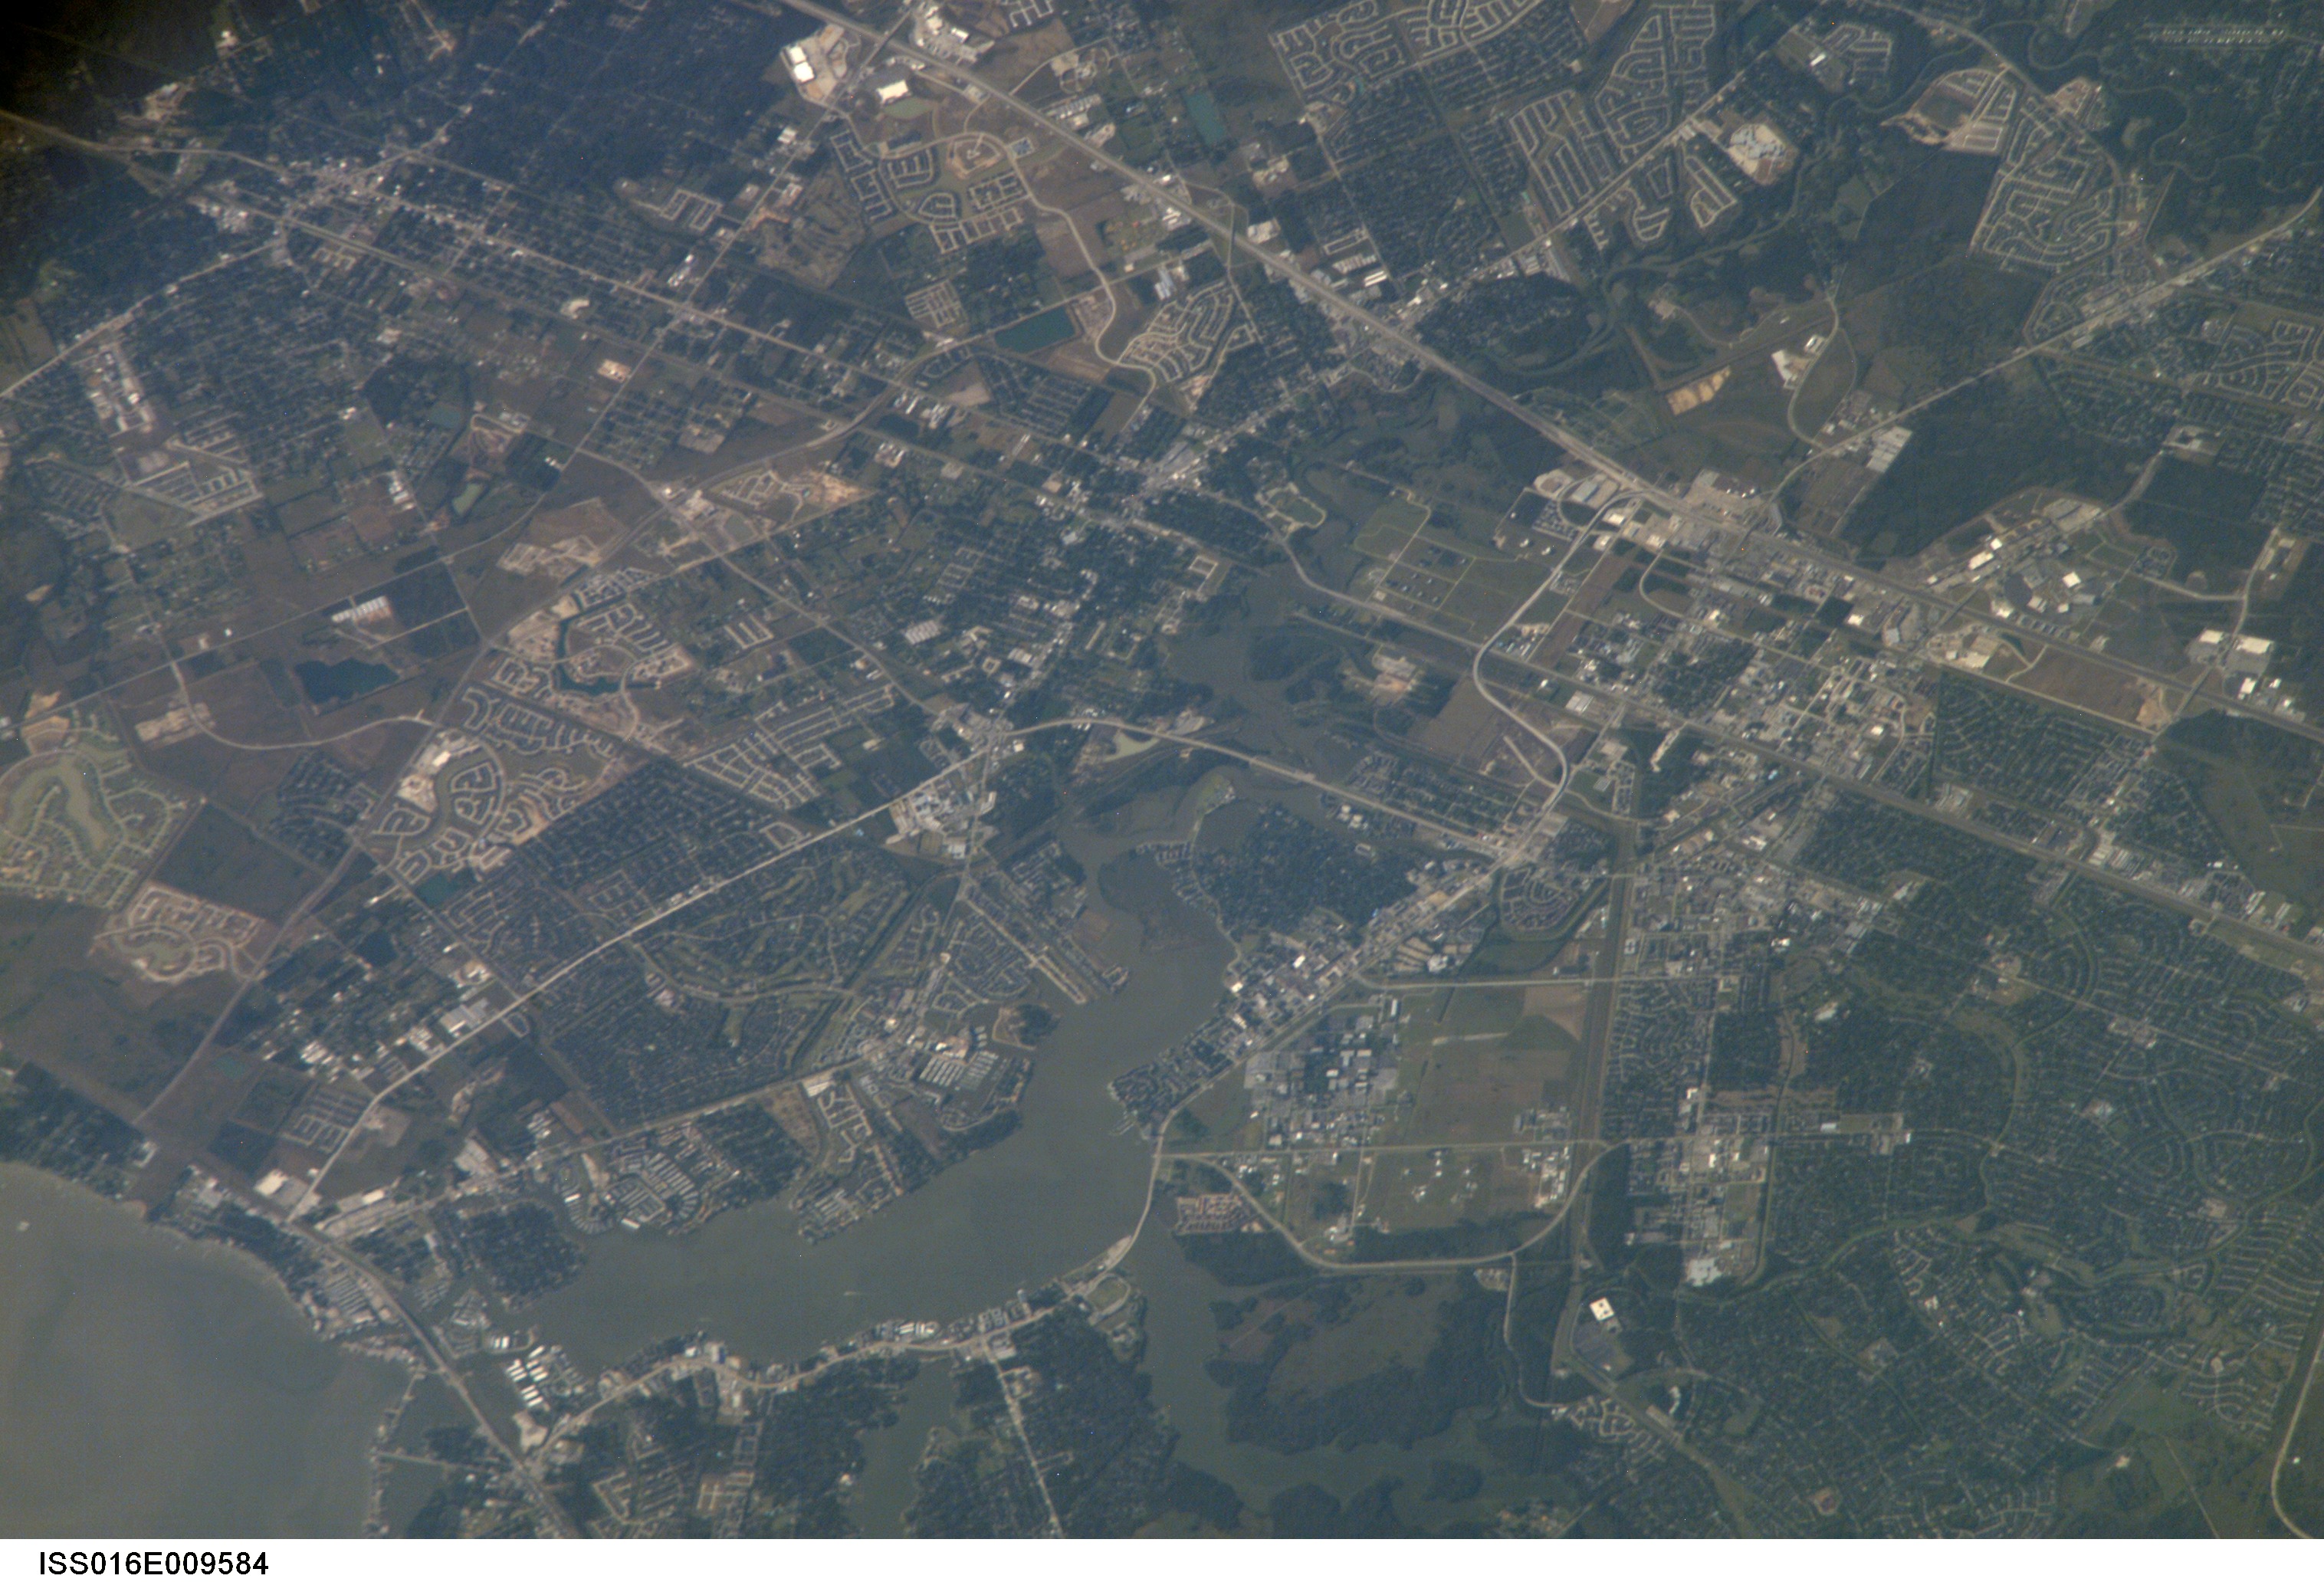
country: USA-TEXAS
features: JOHNSON SPACE CENTER, CLEAR L.
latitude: 29.5
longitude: -95.1
